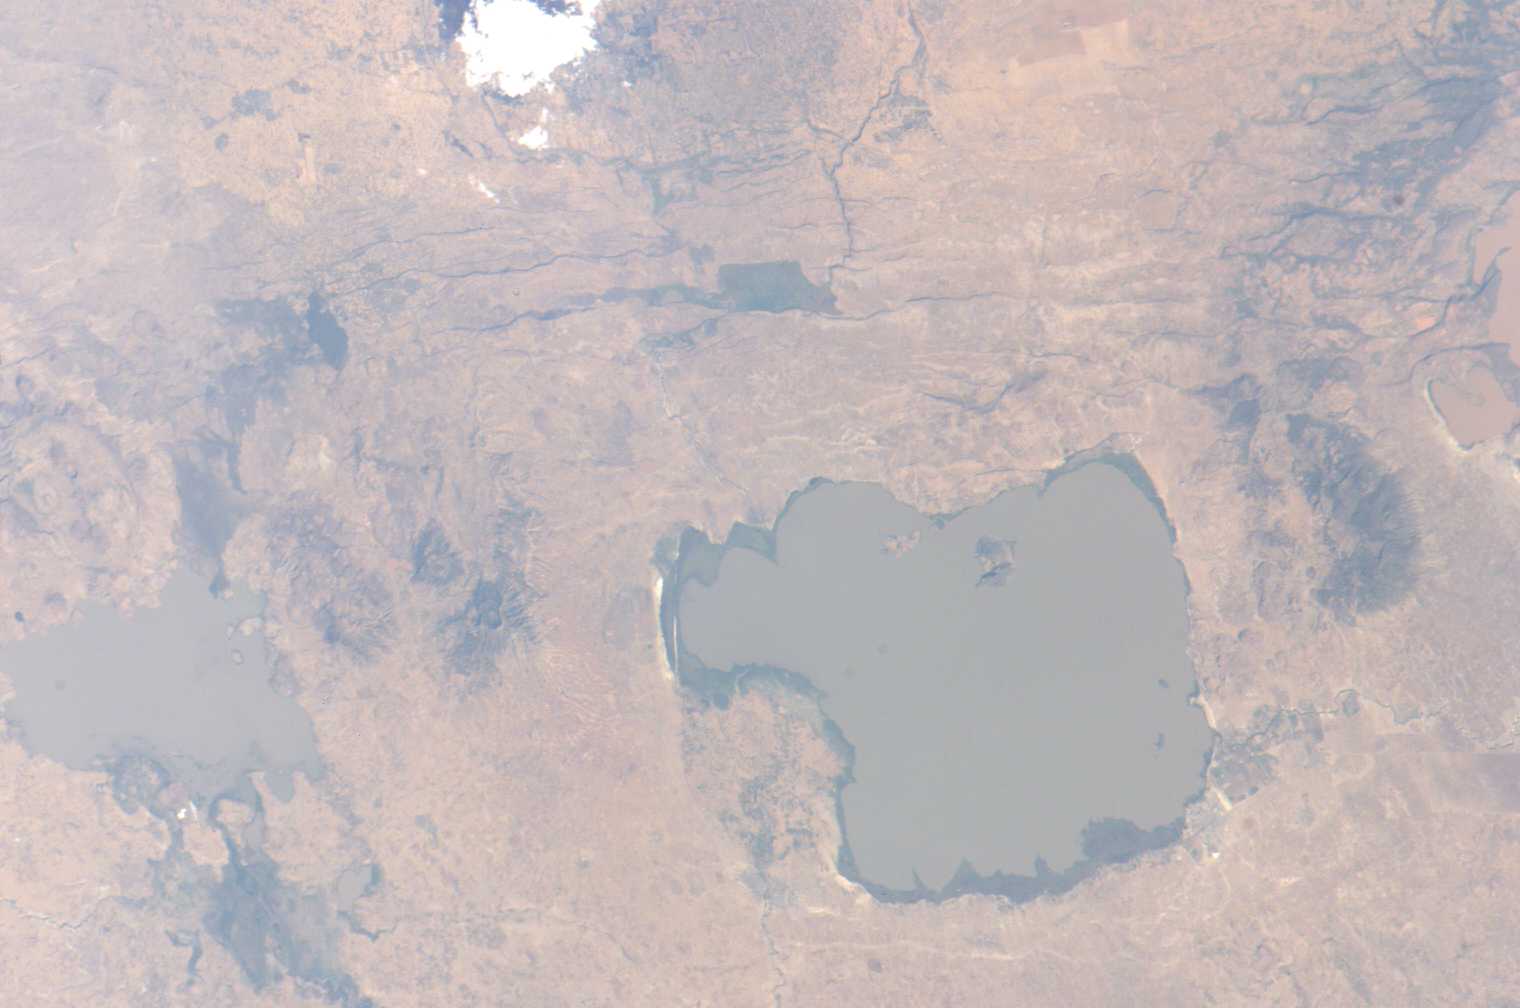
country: ETHIOPIA
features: L. ZIWAY, AWASH R., RIFT VALLEY
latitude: 8.0
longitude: 39.0
